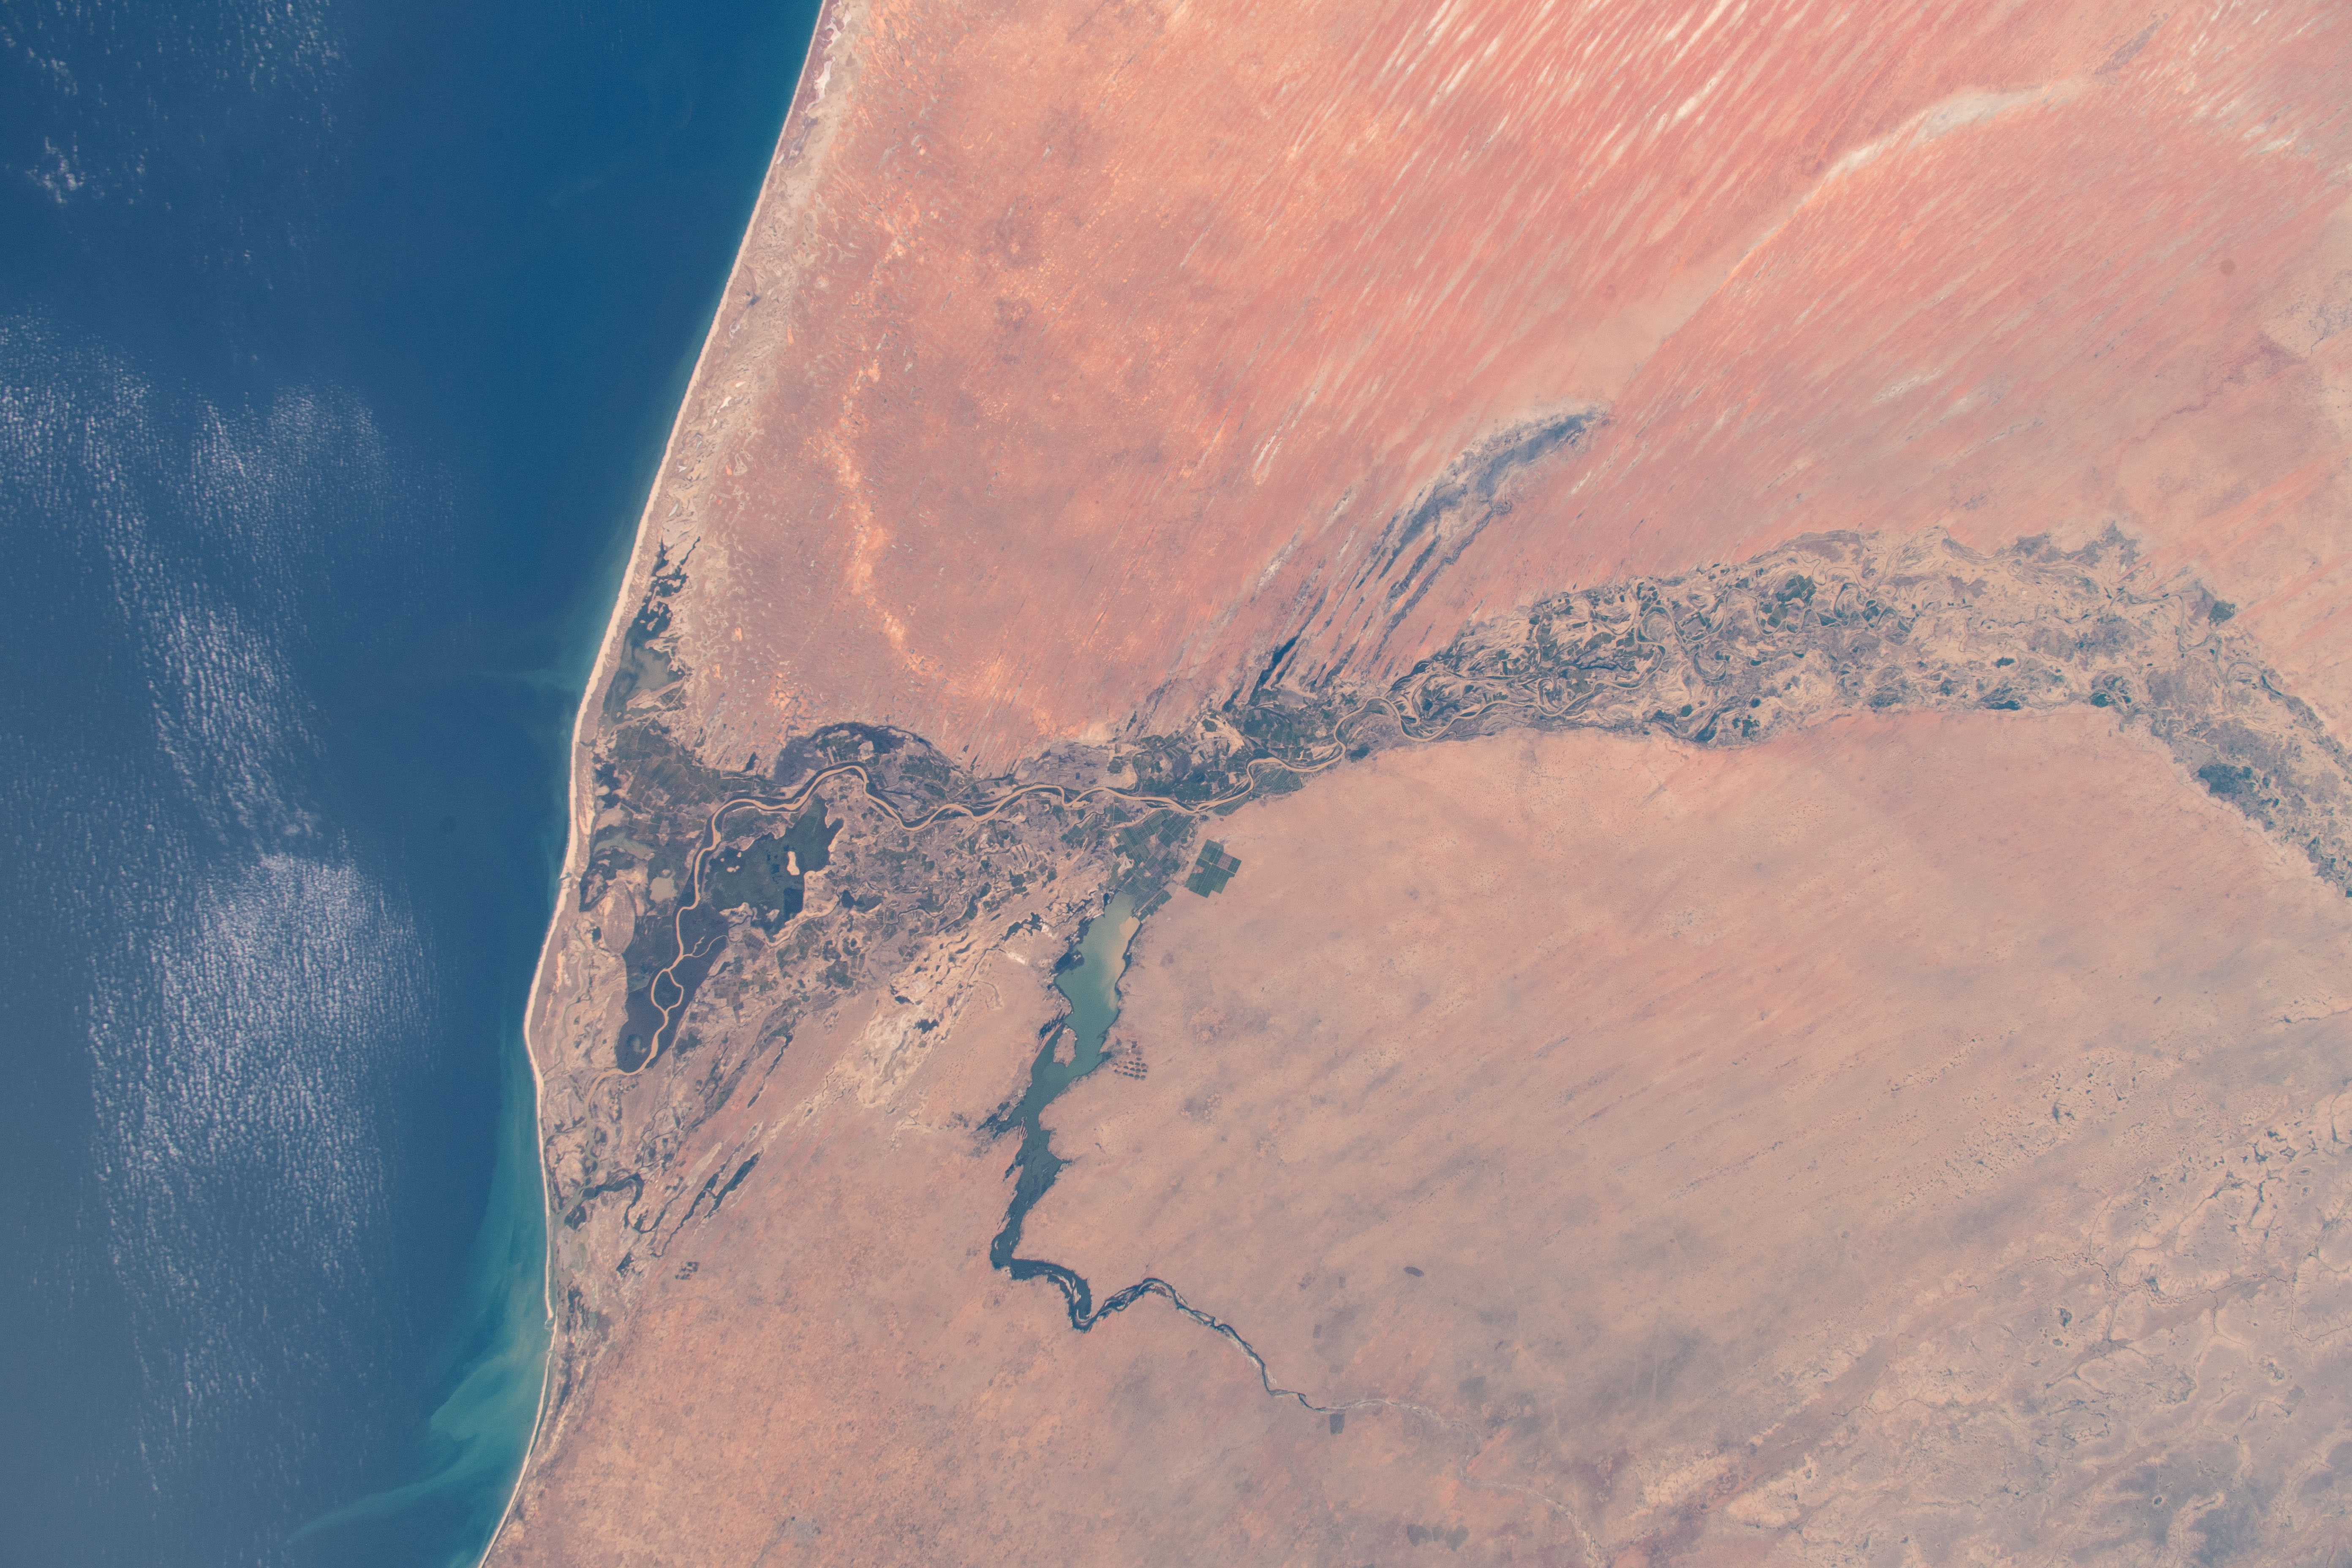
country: MAURITANIA
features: TRARZA DESERT, SENEGAL RIVER, LAC DE GUIERS, SAINT LOUIS, OISEAUX DE DJOUDJ NATIONAL PARK, DIAWLING NATIONAL PARK
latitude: 16.5
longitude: -15.5
